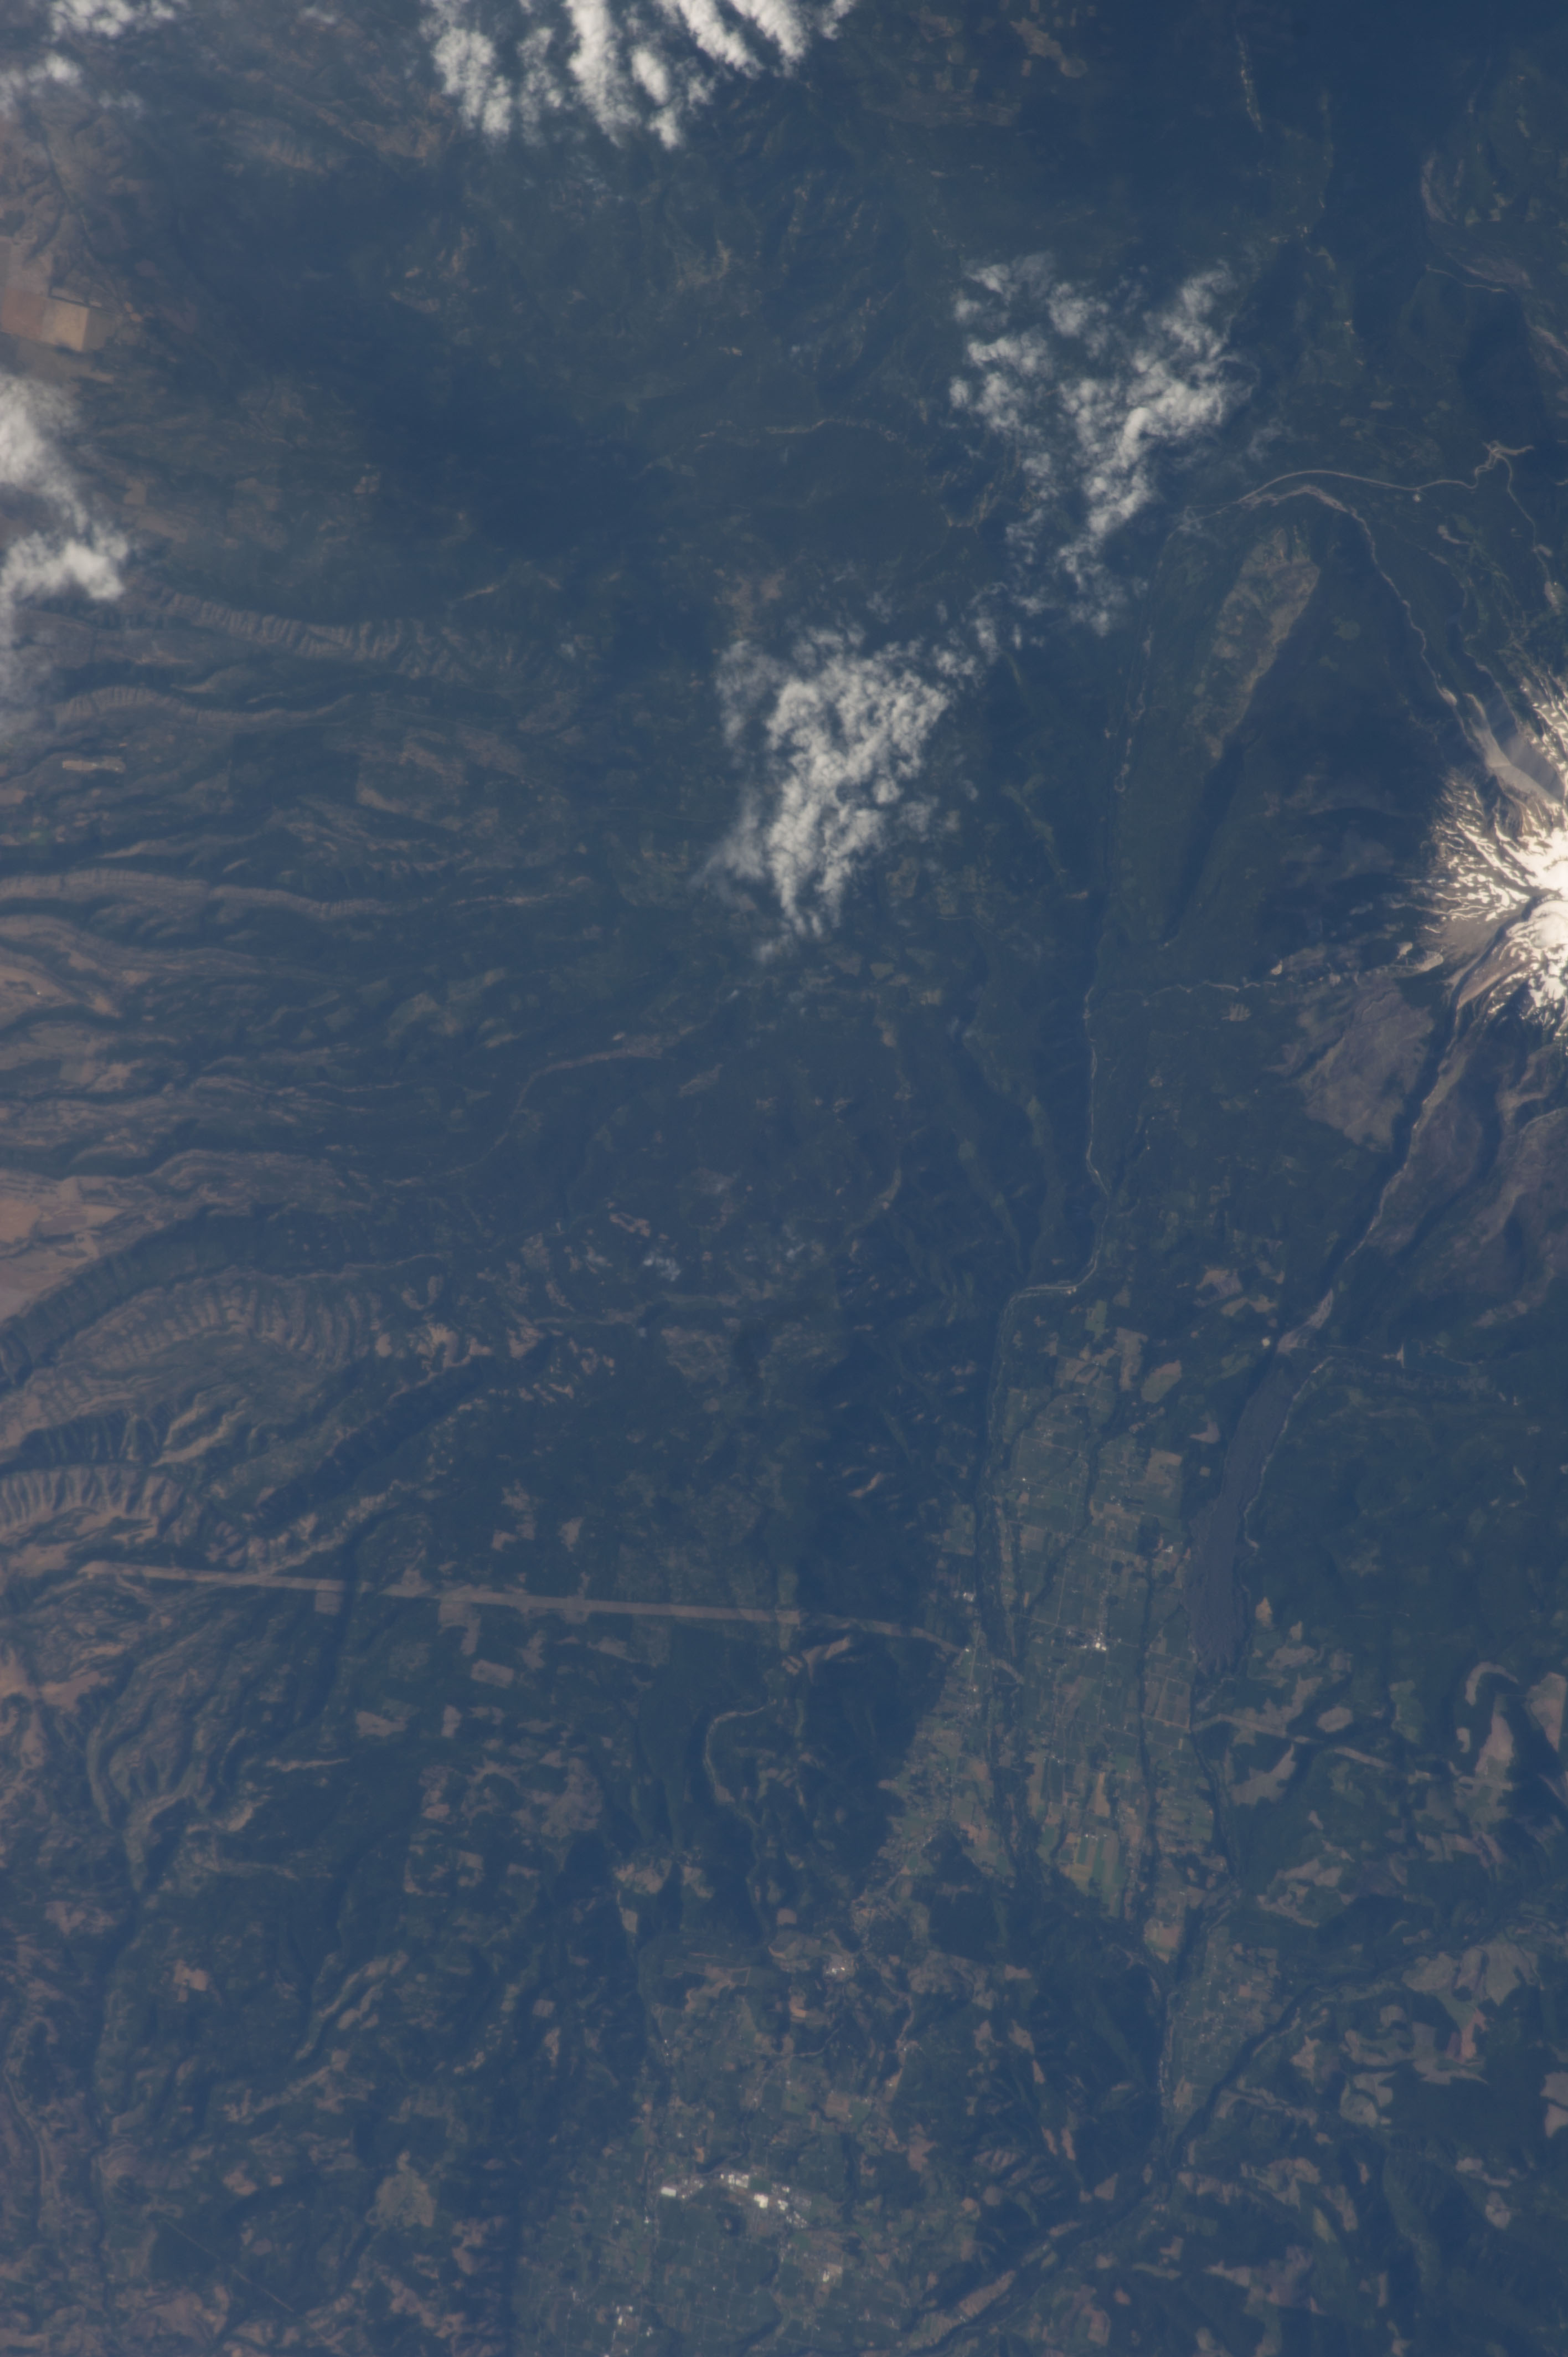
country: USA-OREGON
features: MT. HOOD
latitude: 45.3
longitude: -121.7
